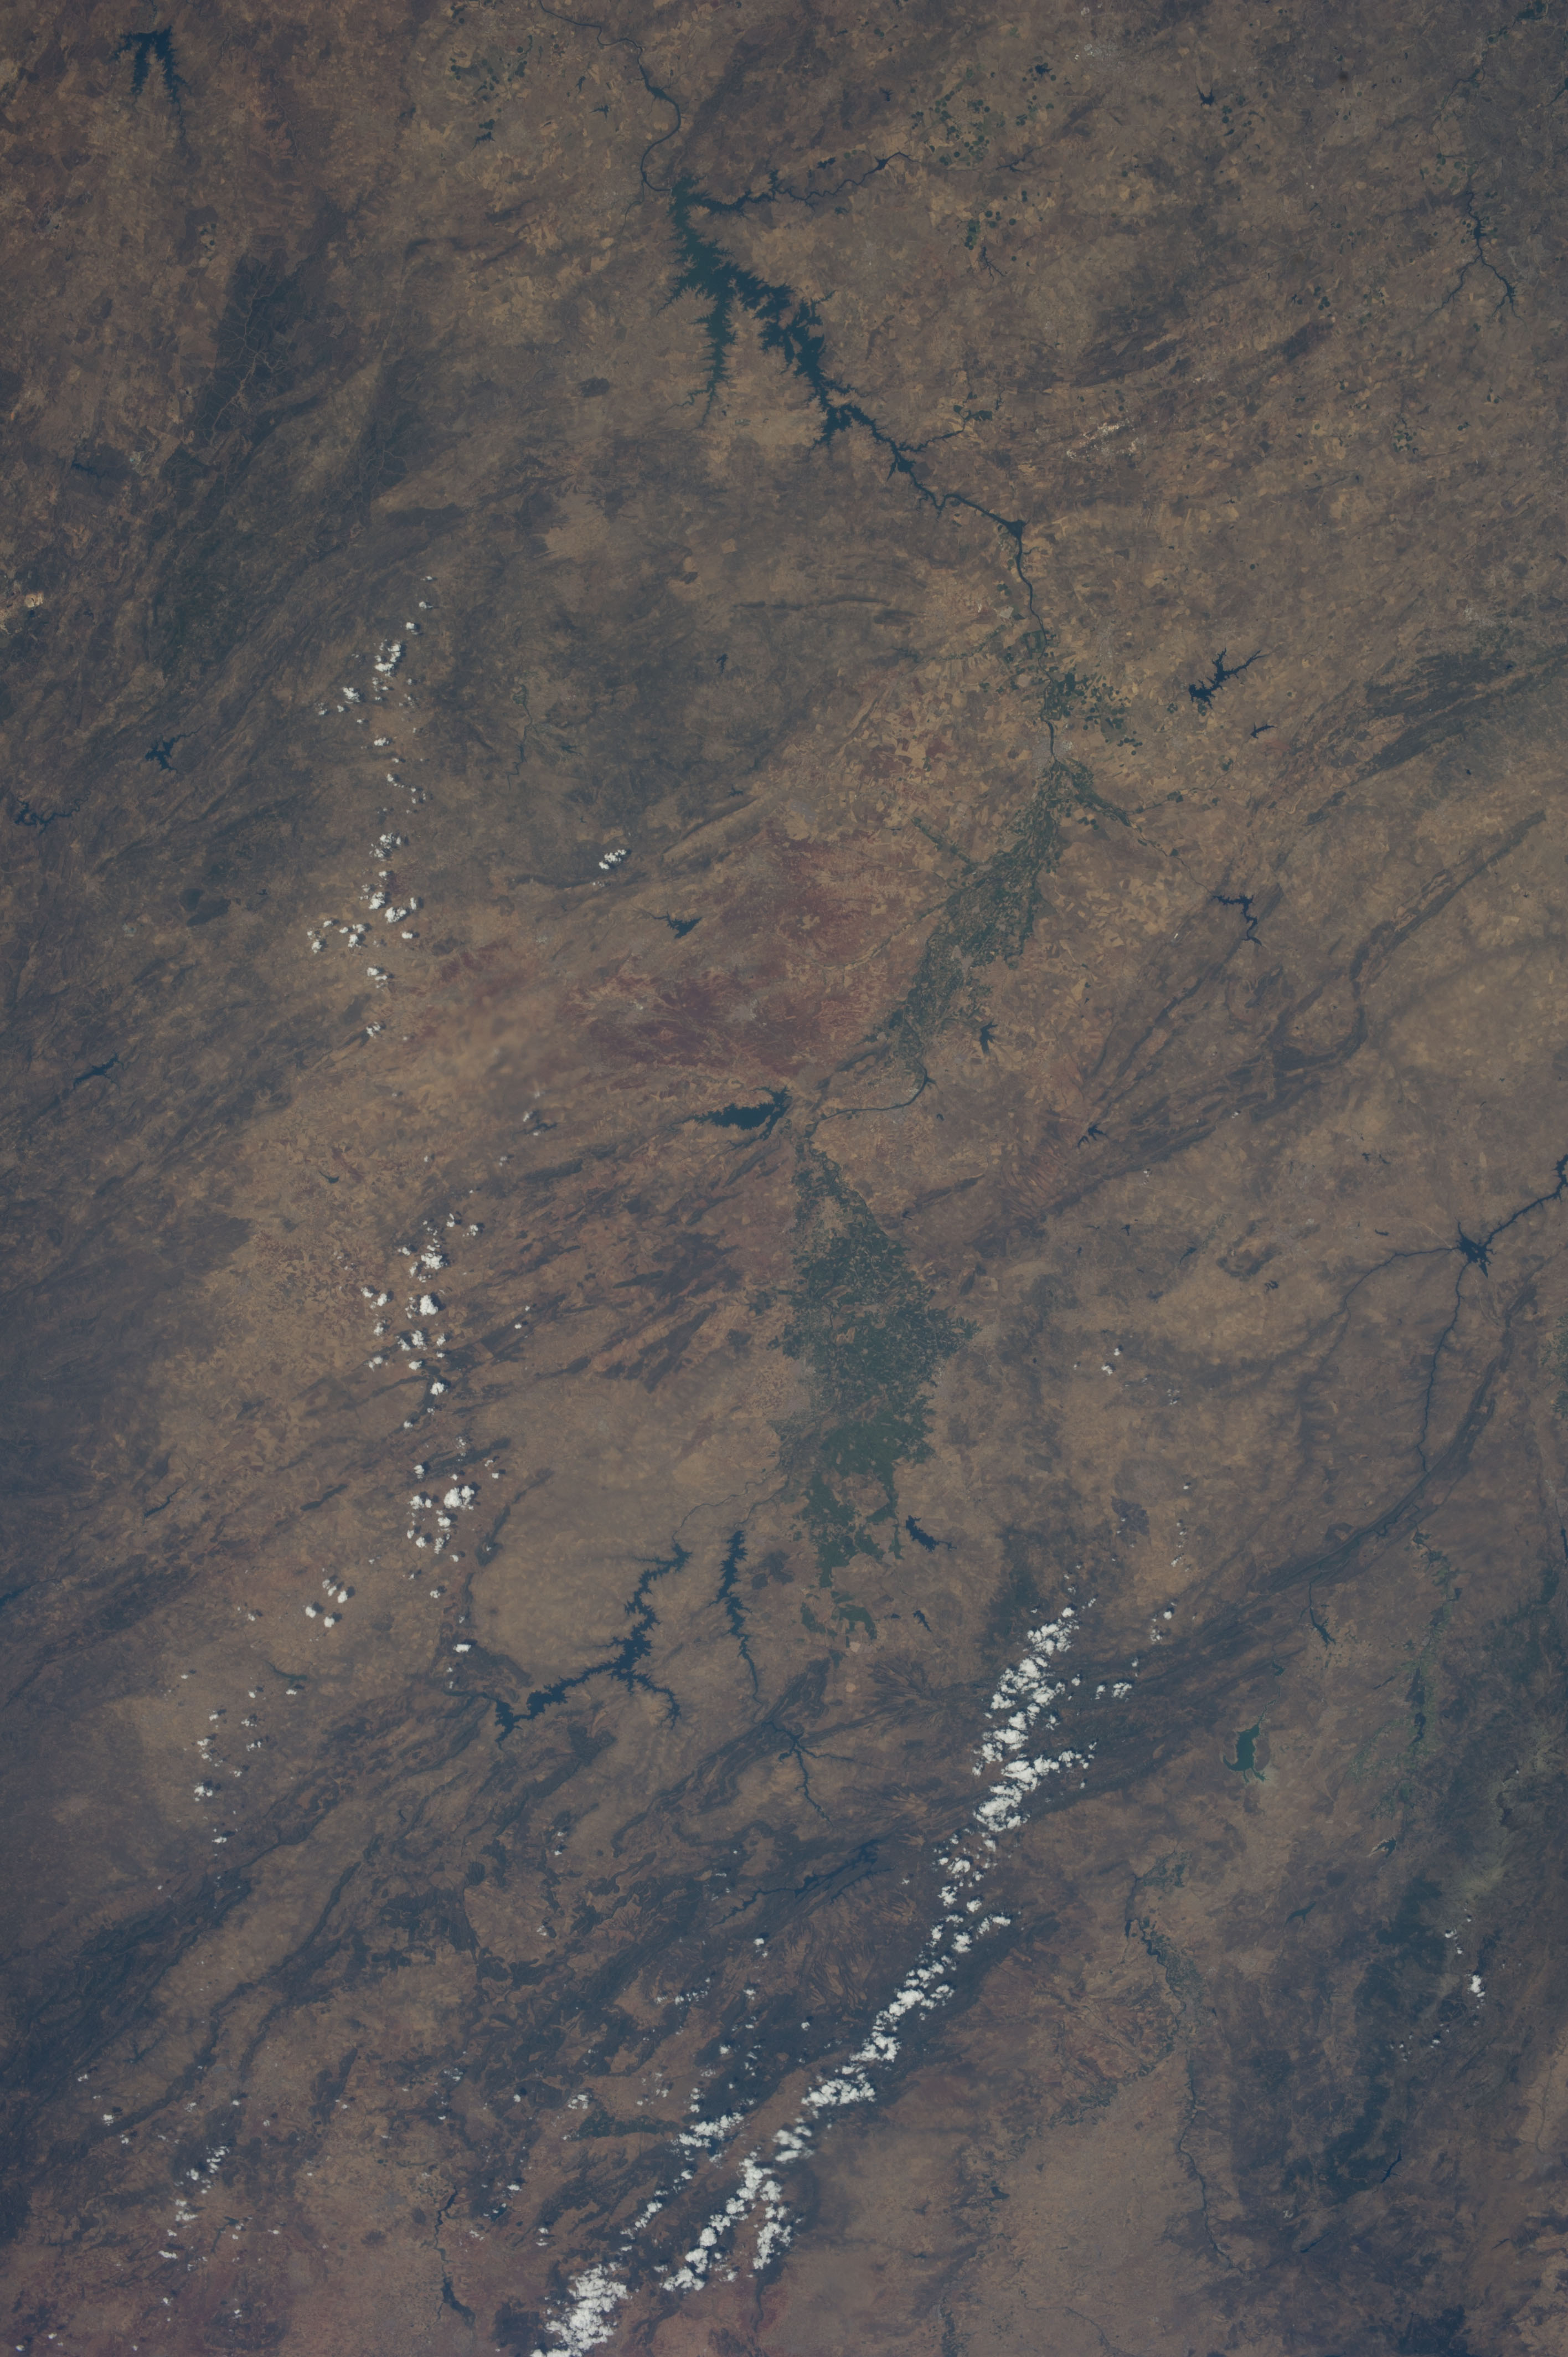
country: SPAIN
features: DE LA SERENA RESERVOIR, MERIDA, BADAJOZ, DON BENITO, MOUNTAINS
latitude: 38.8
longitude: -6.1
